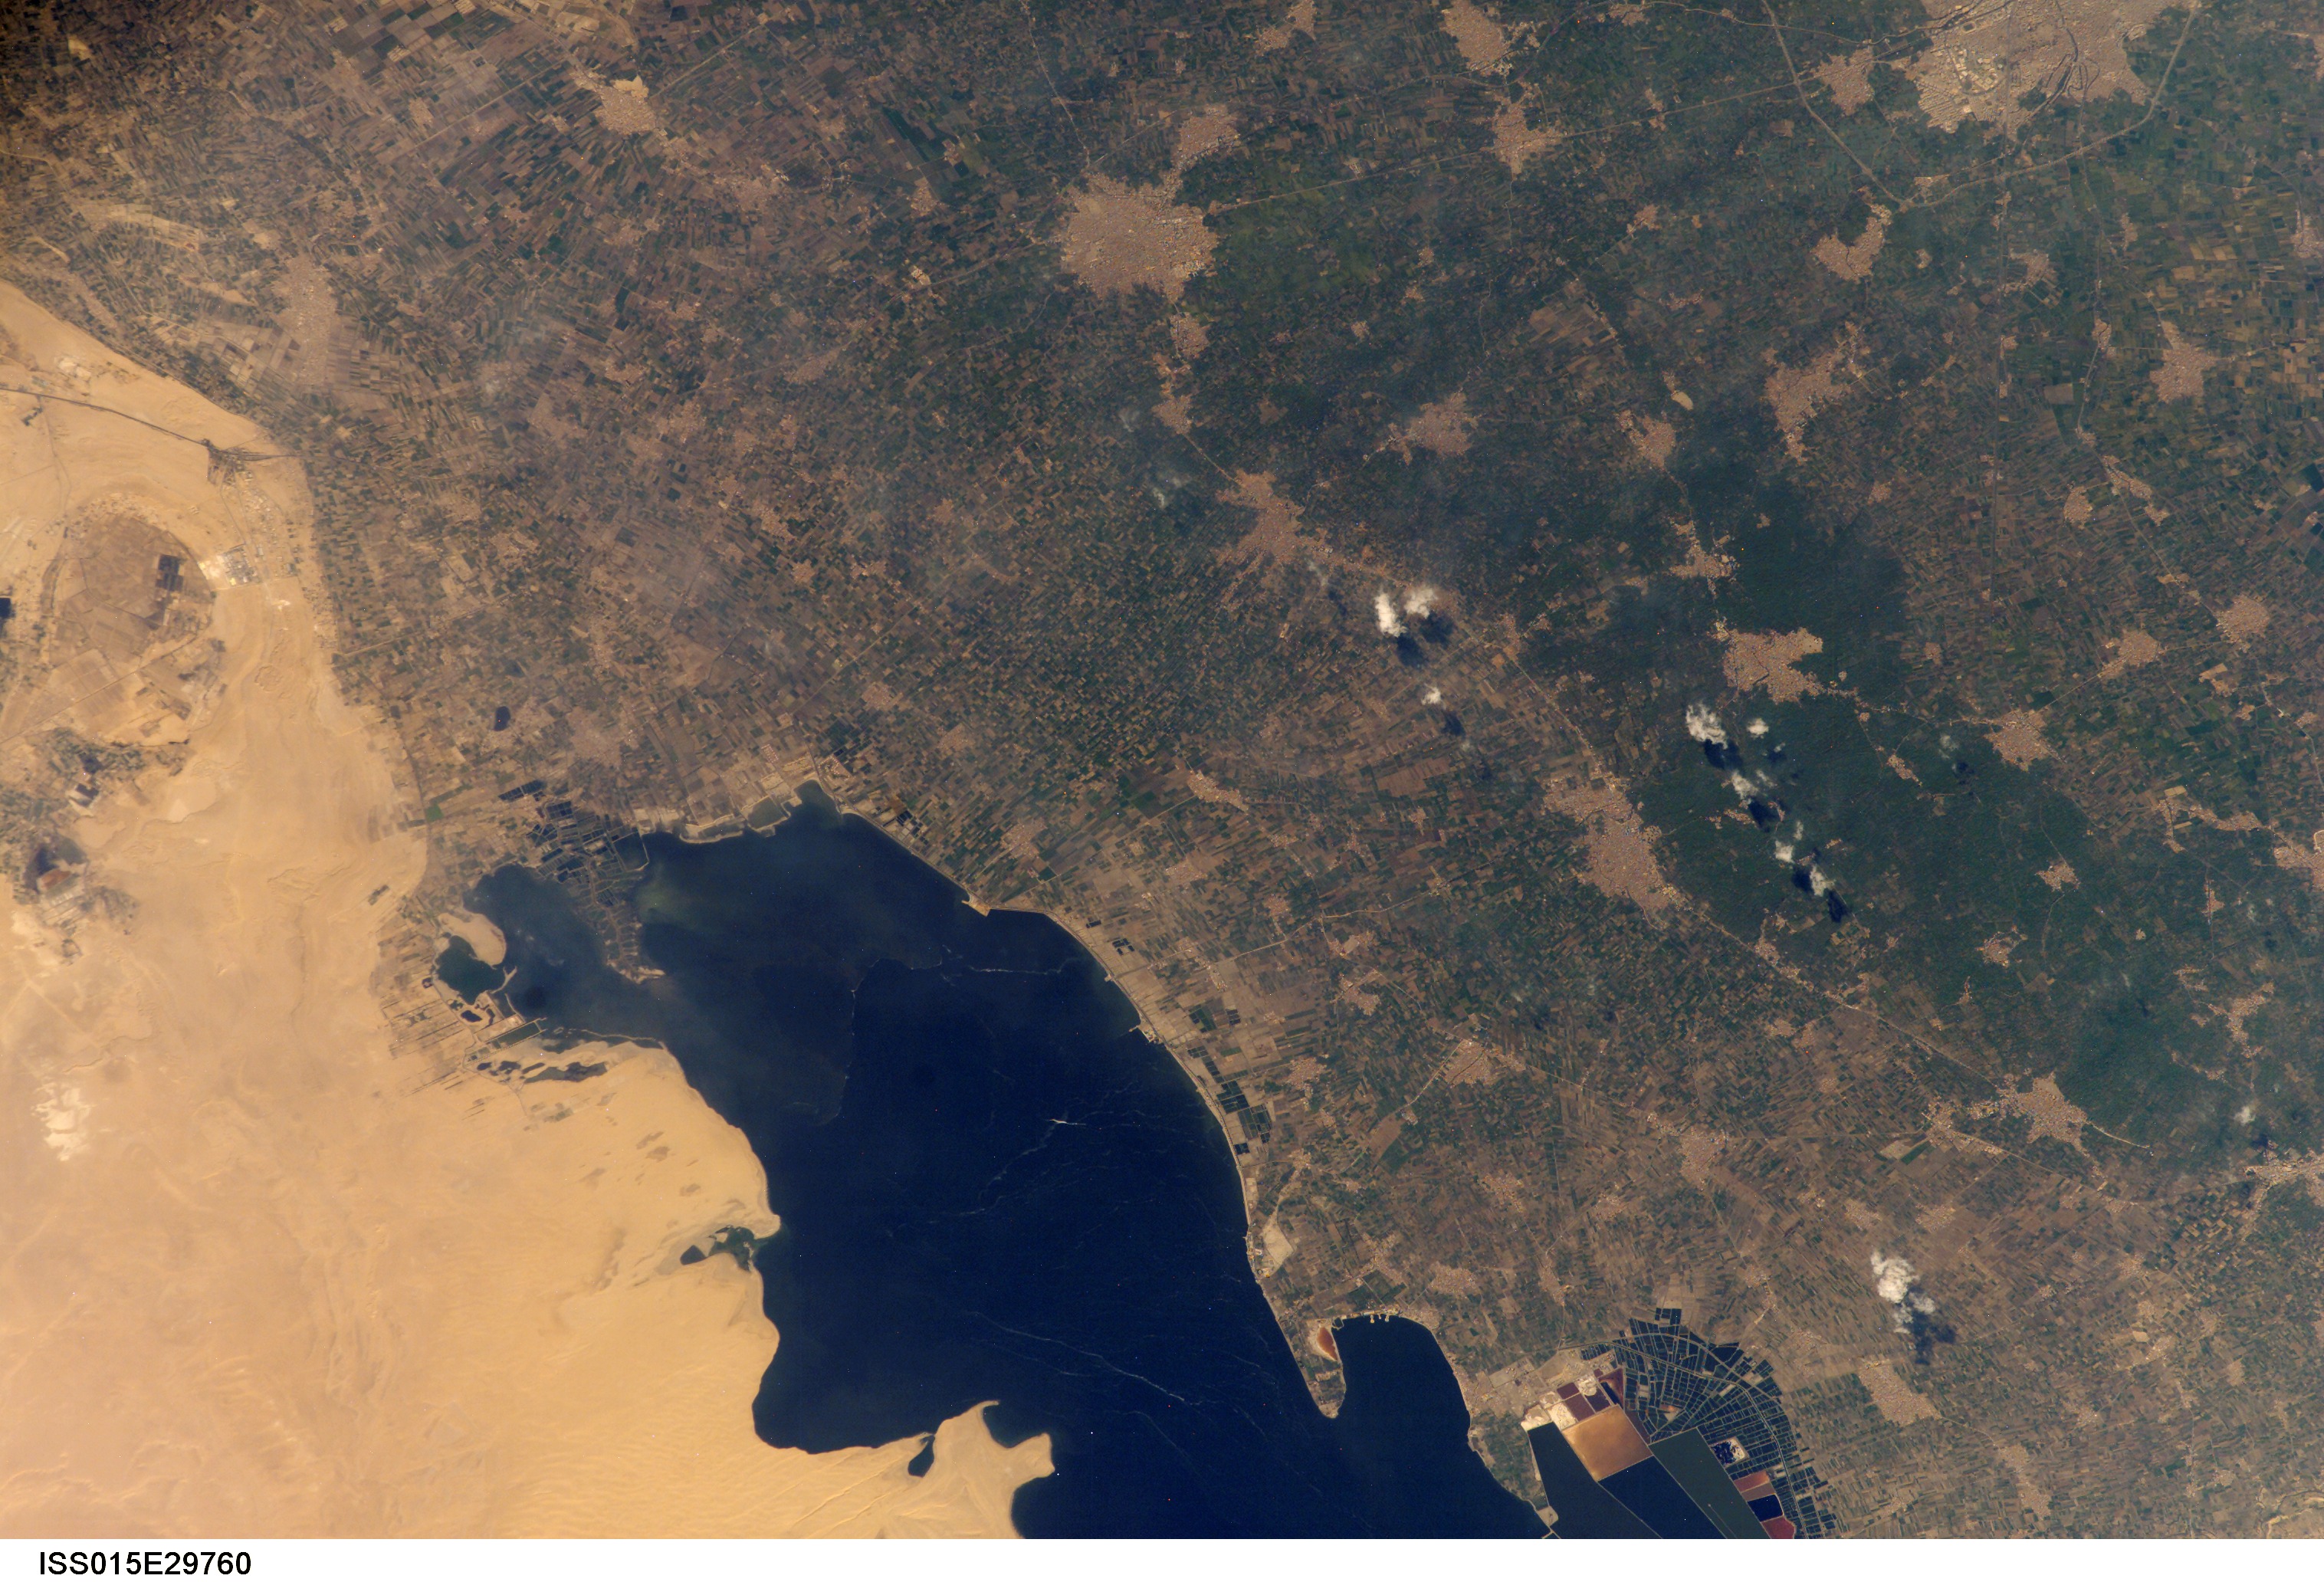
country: EGYPT
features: E. QARUN OASIS, AGR., TOWNS
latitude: 29.4
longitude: 30.8
